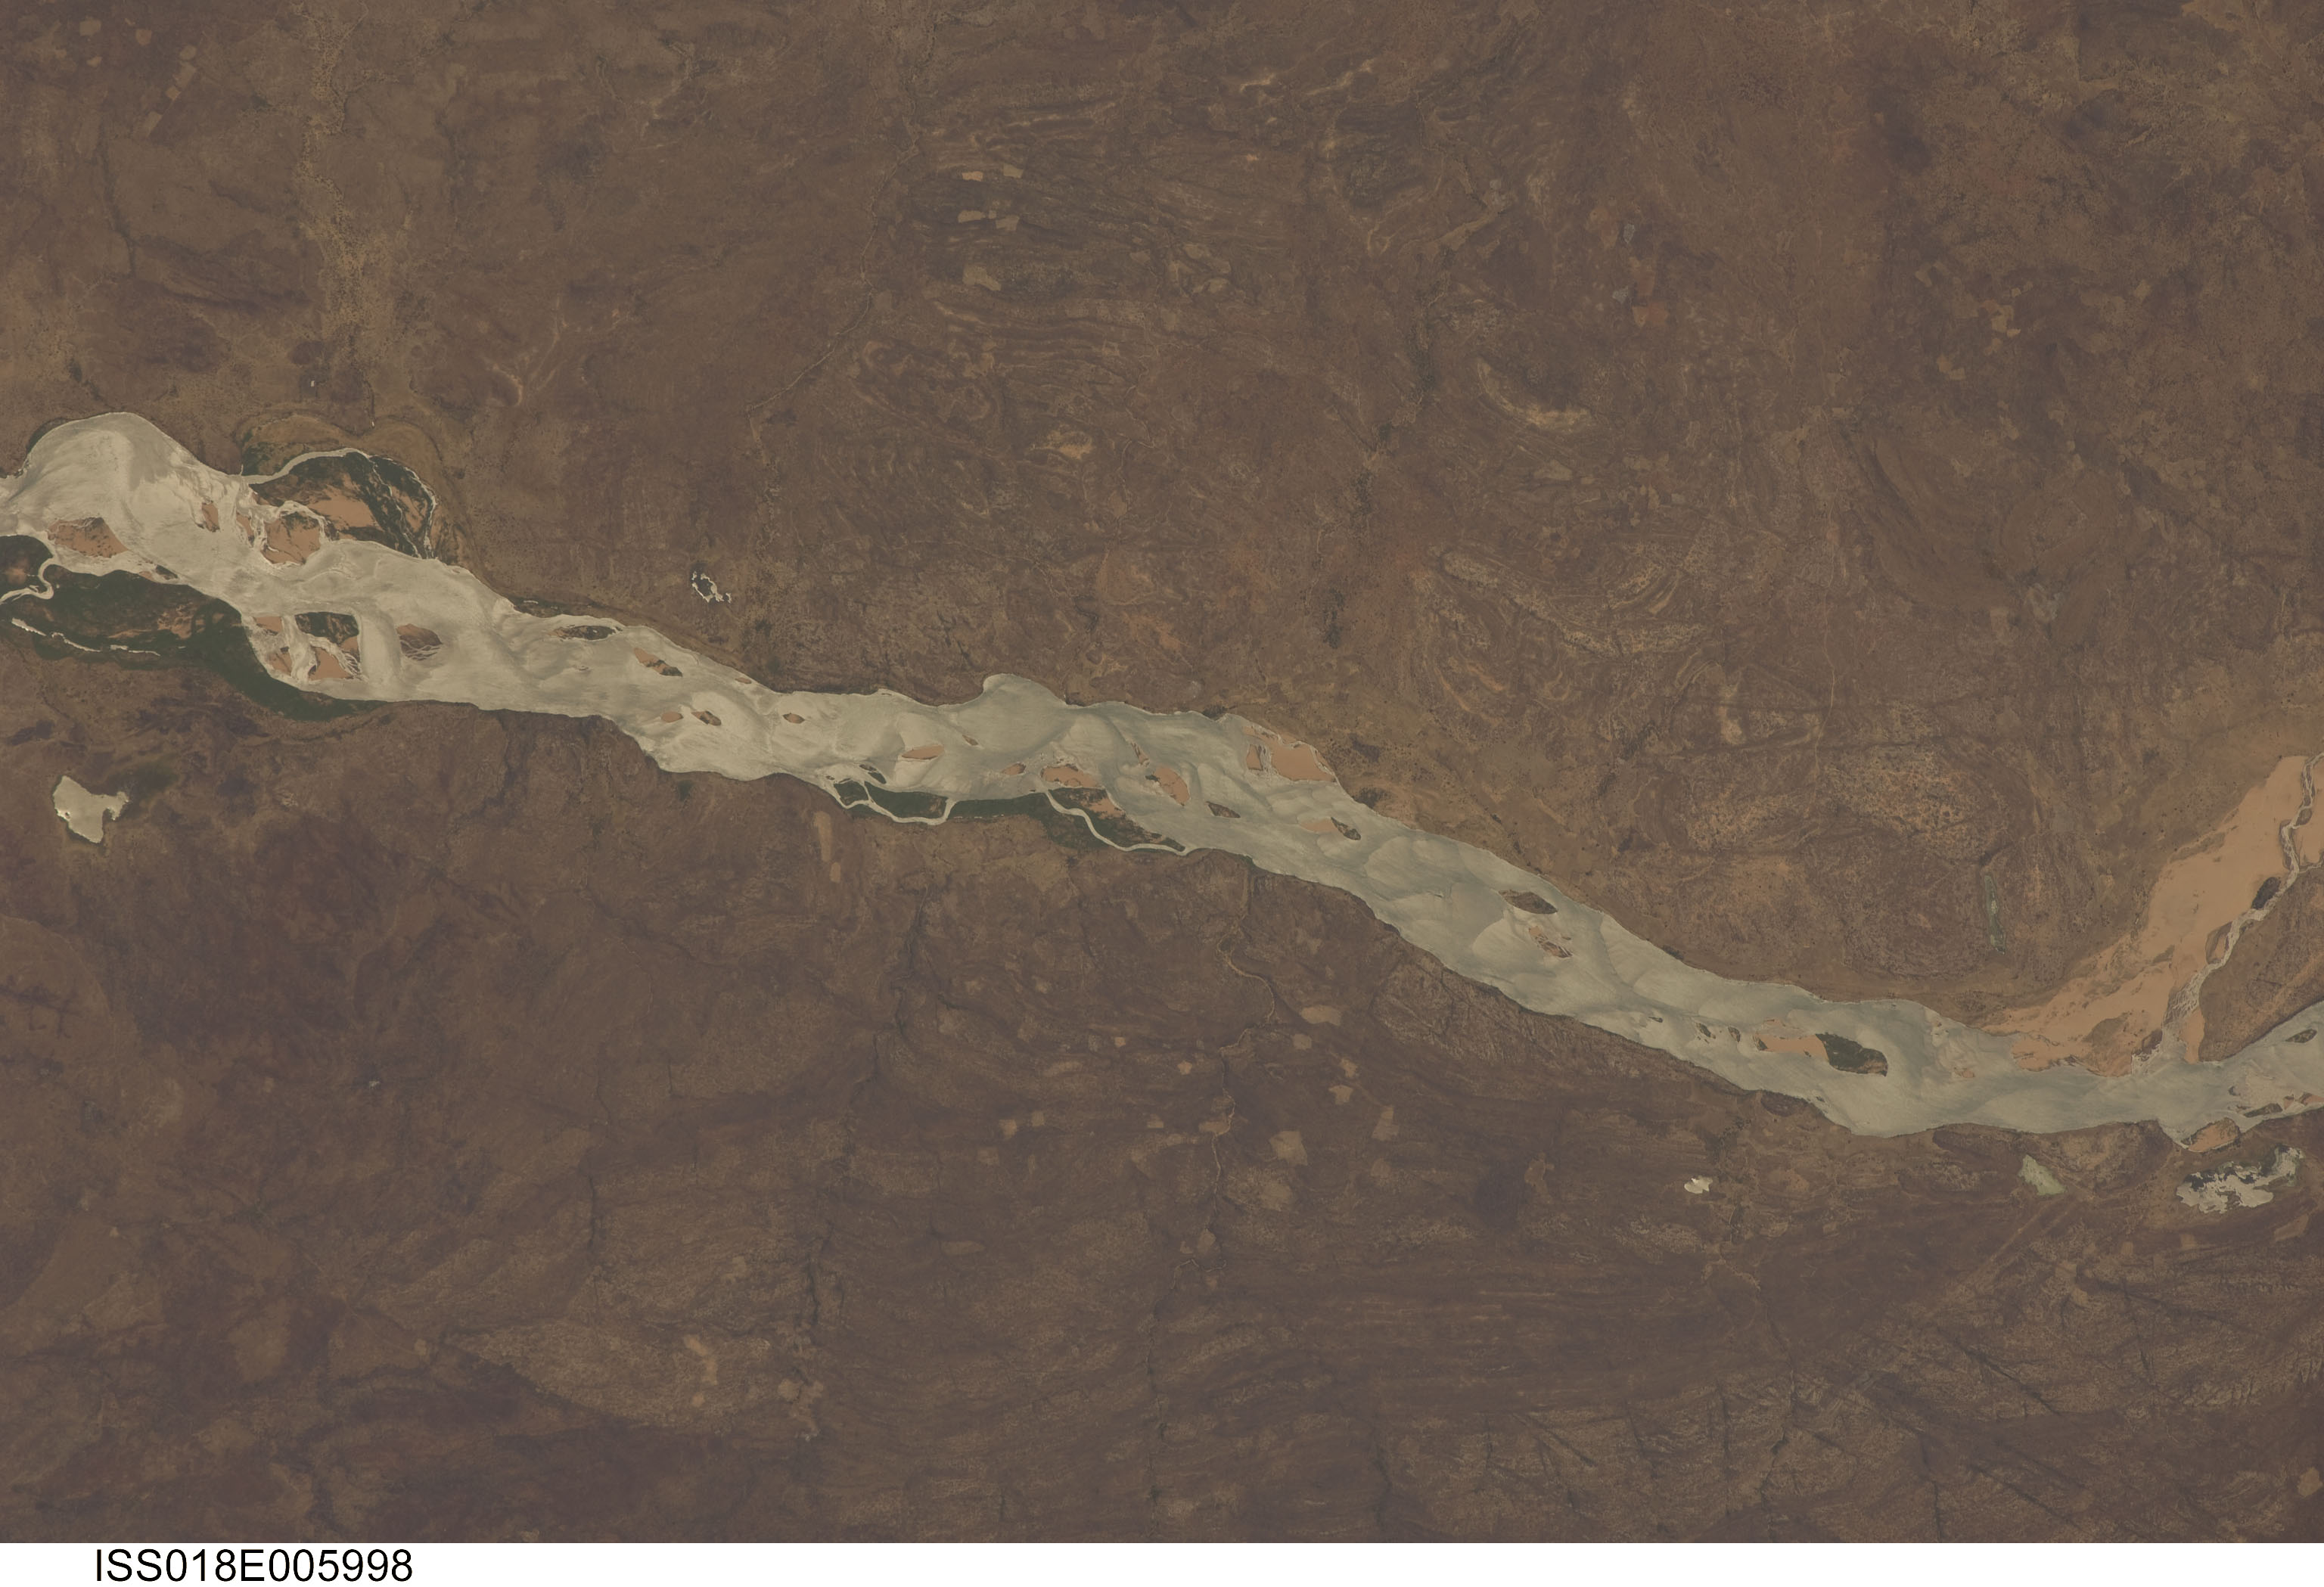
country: MOZAMBIQUE
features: ZAMBEZE R., BOBO, SUNGLINT
